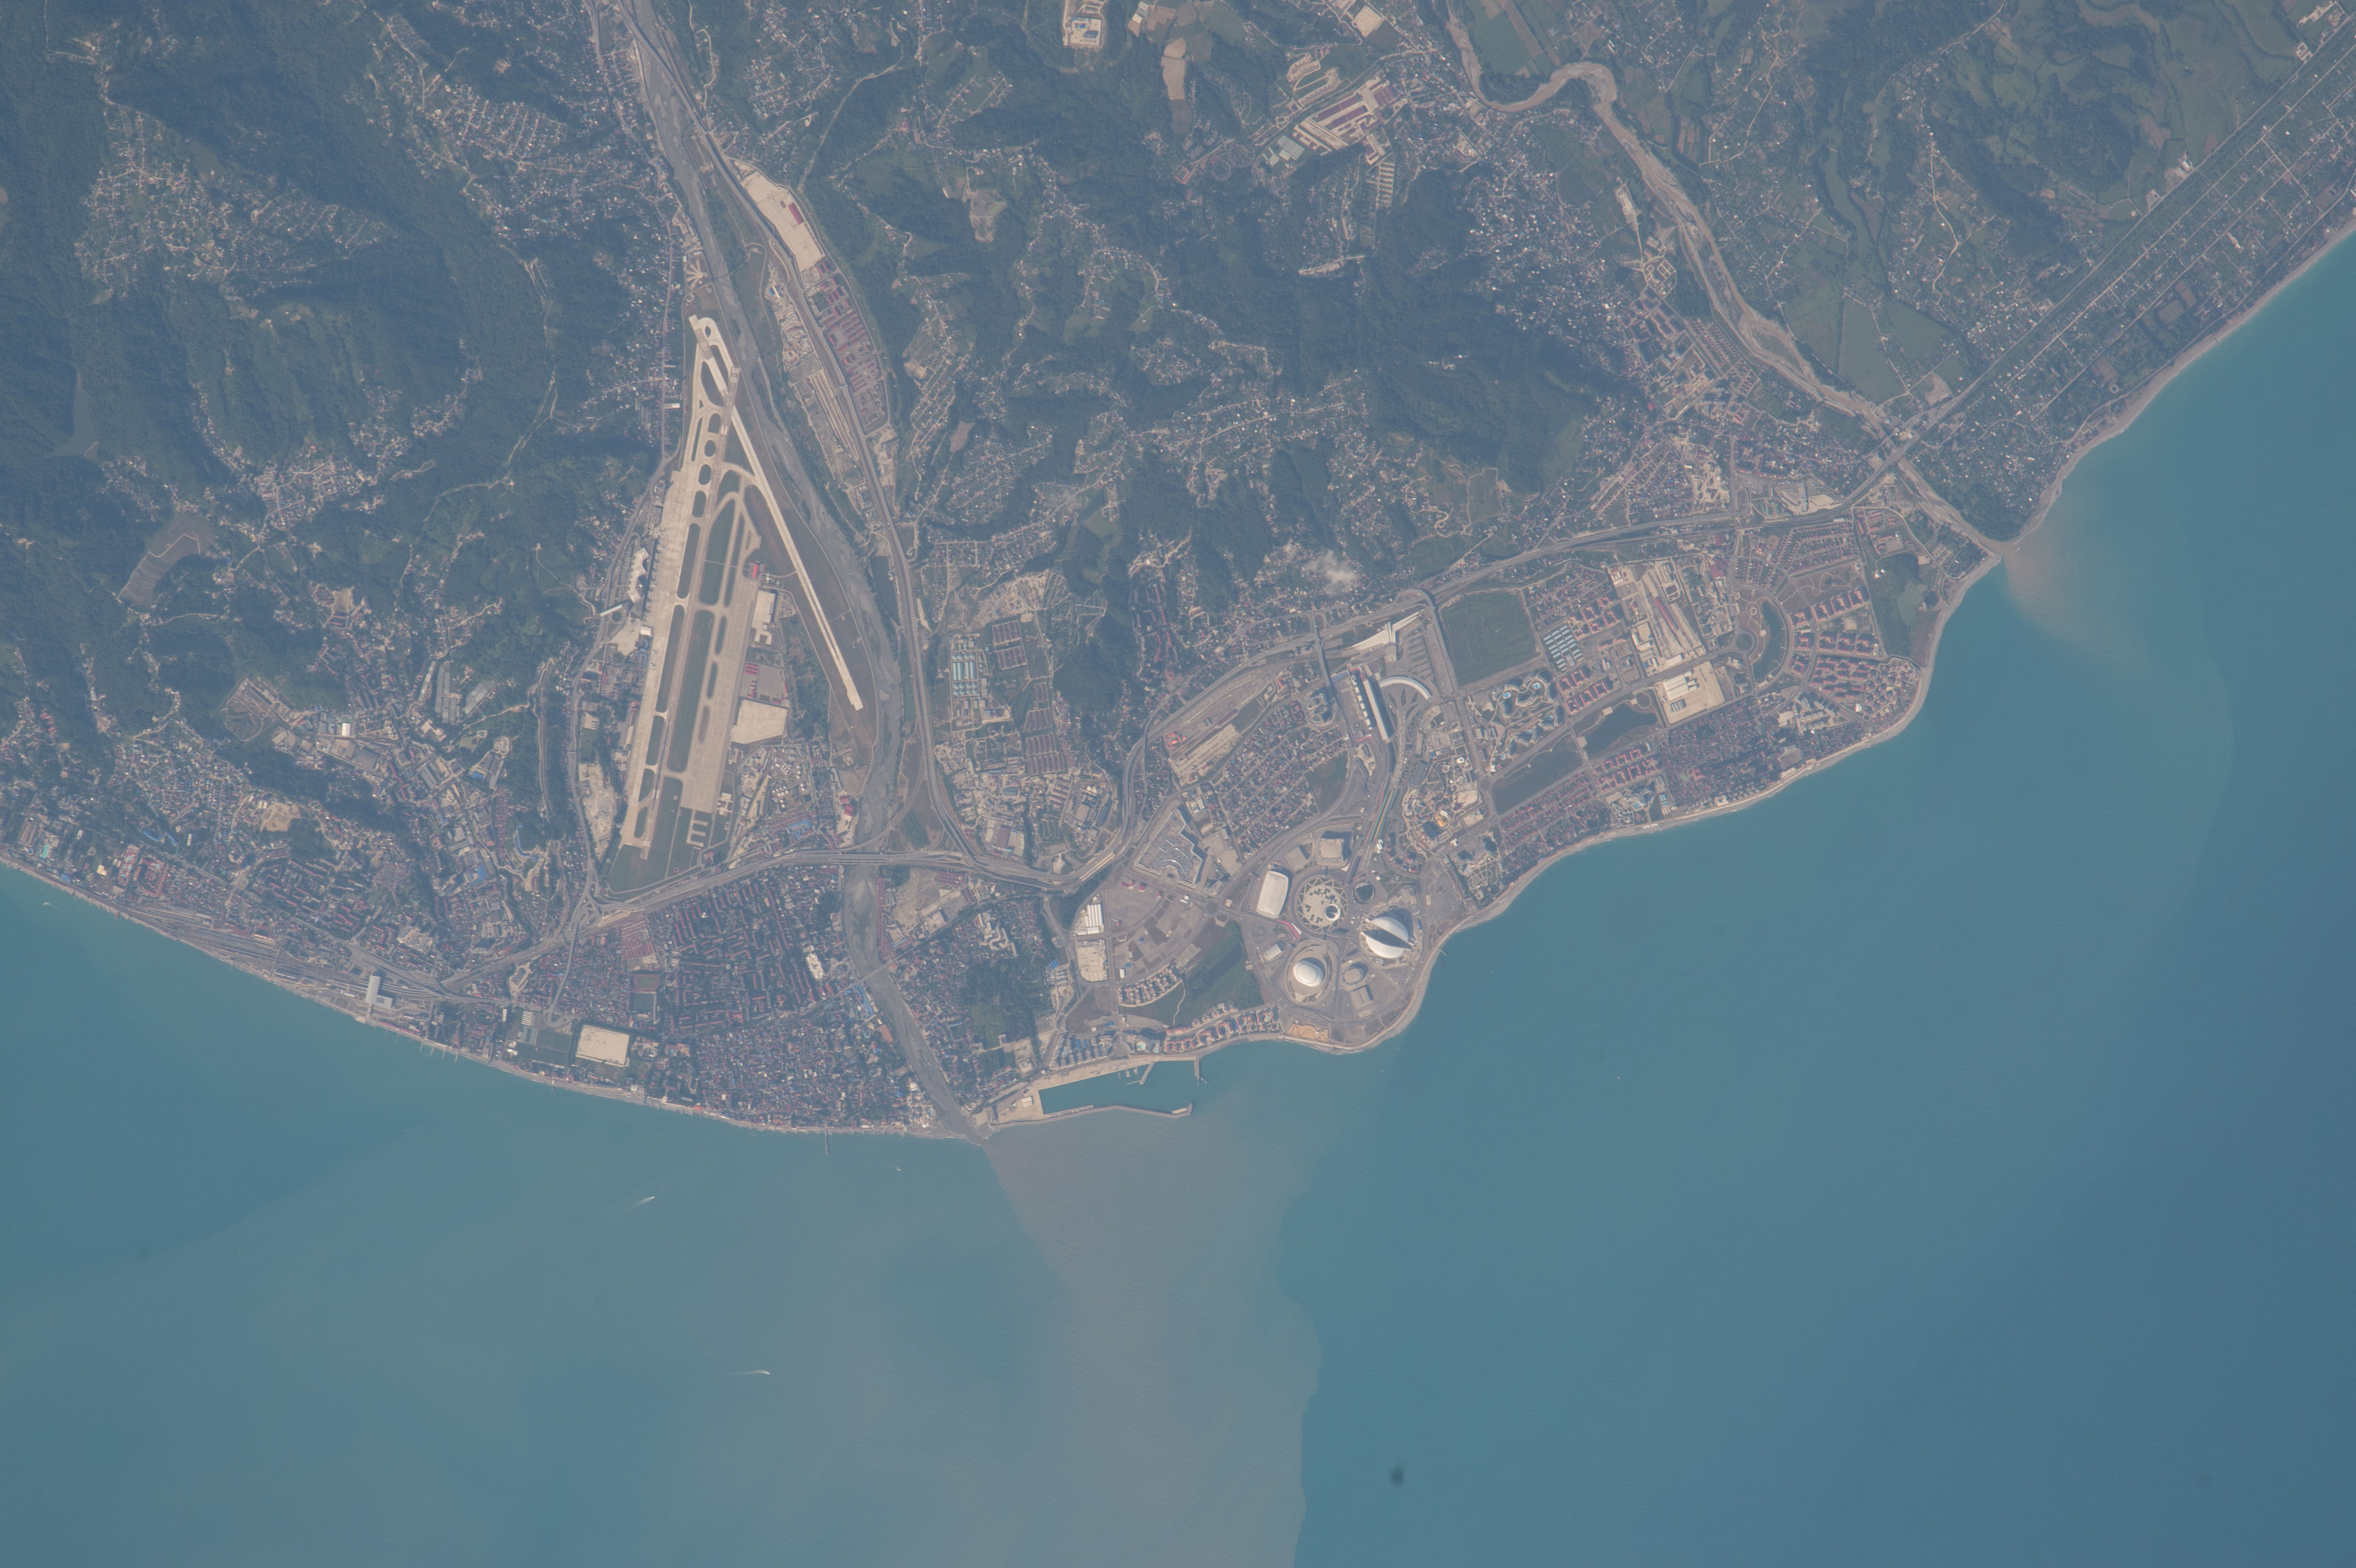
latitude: 43.4
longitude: 40.0
